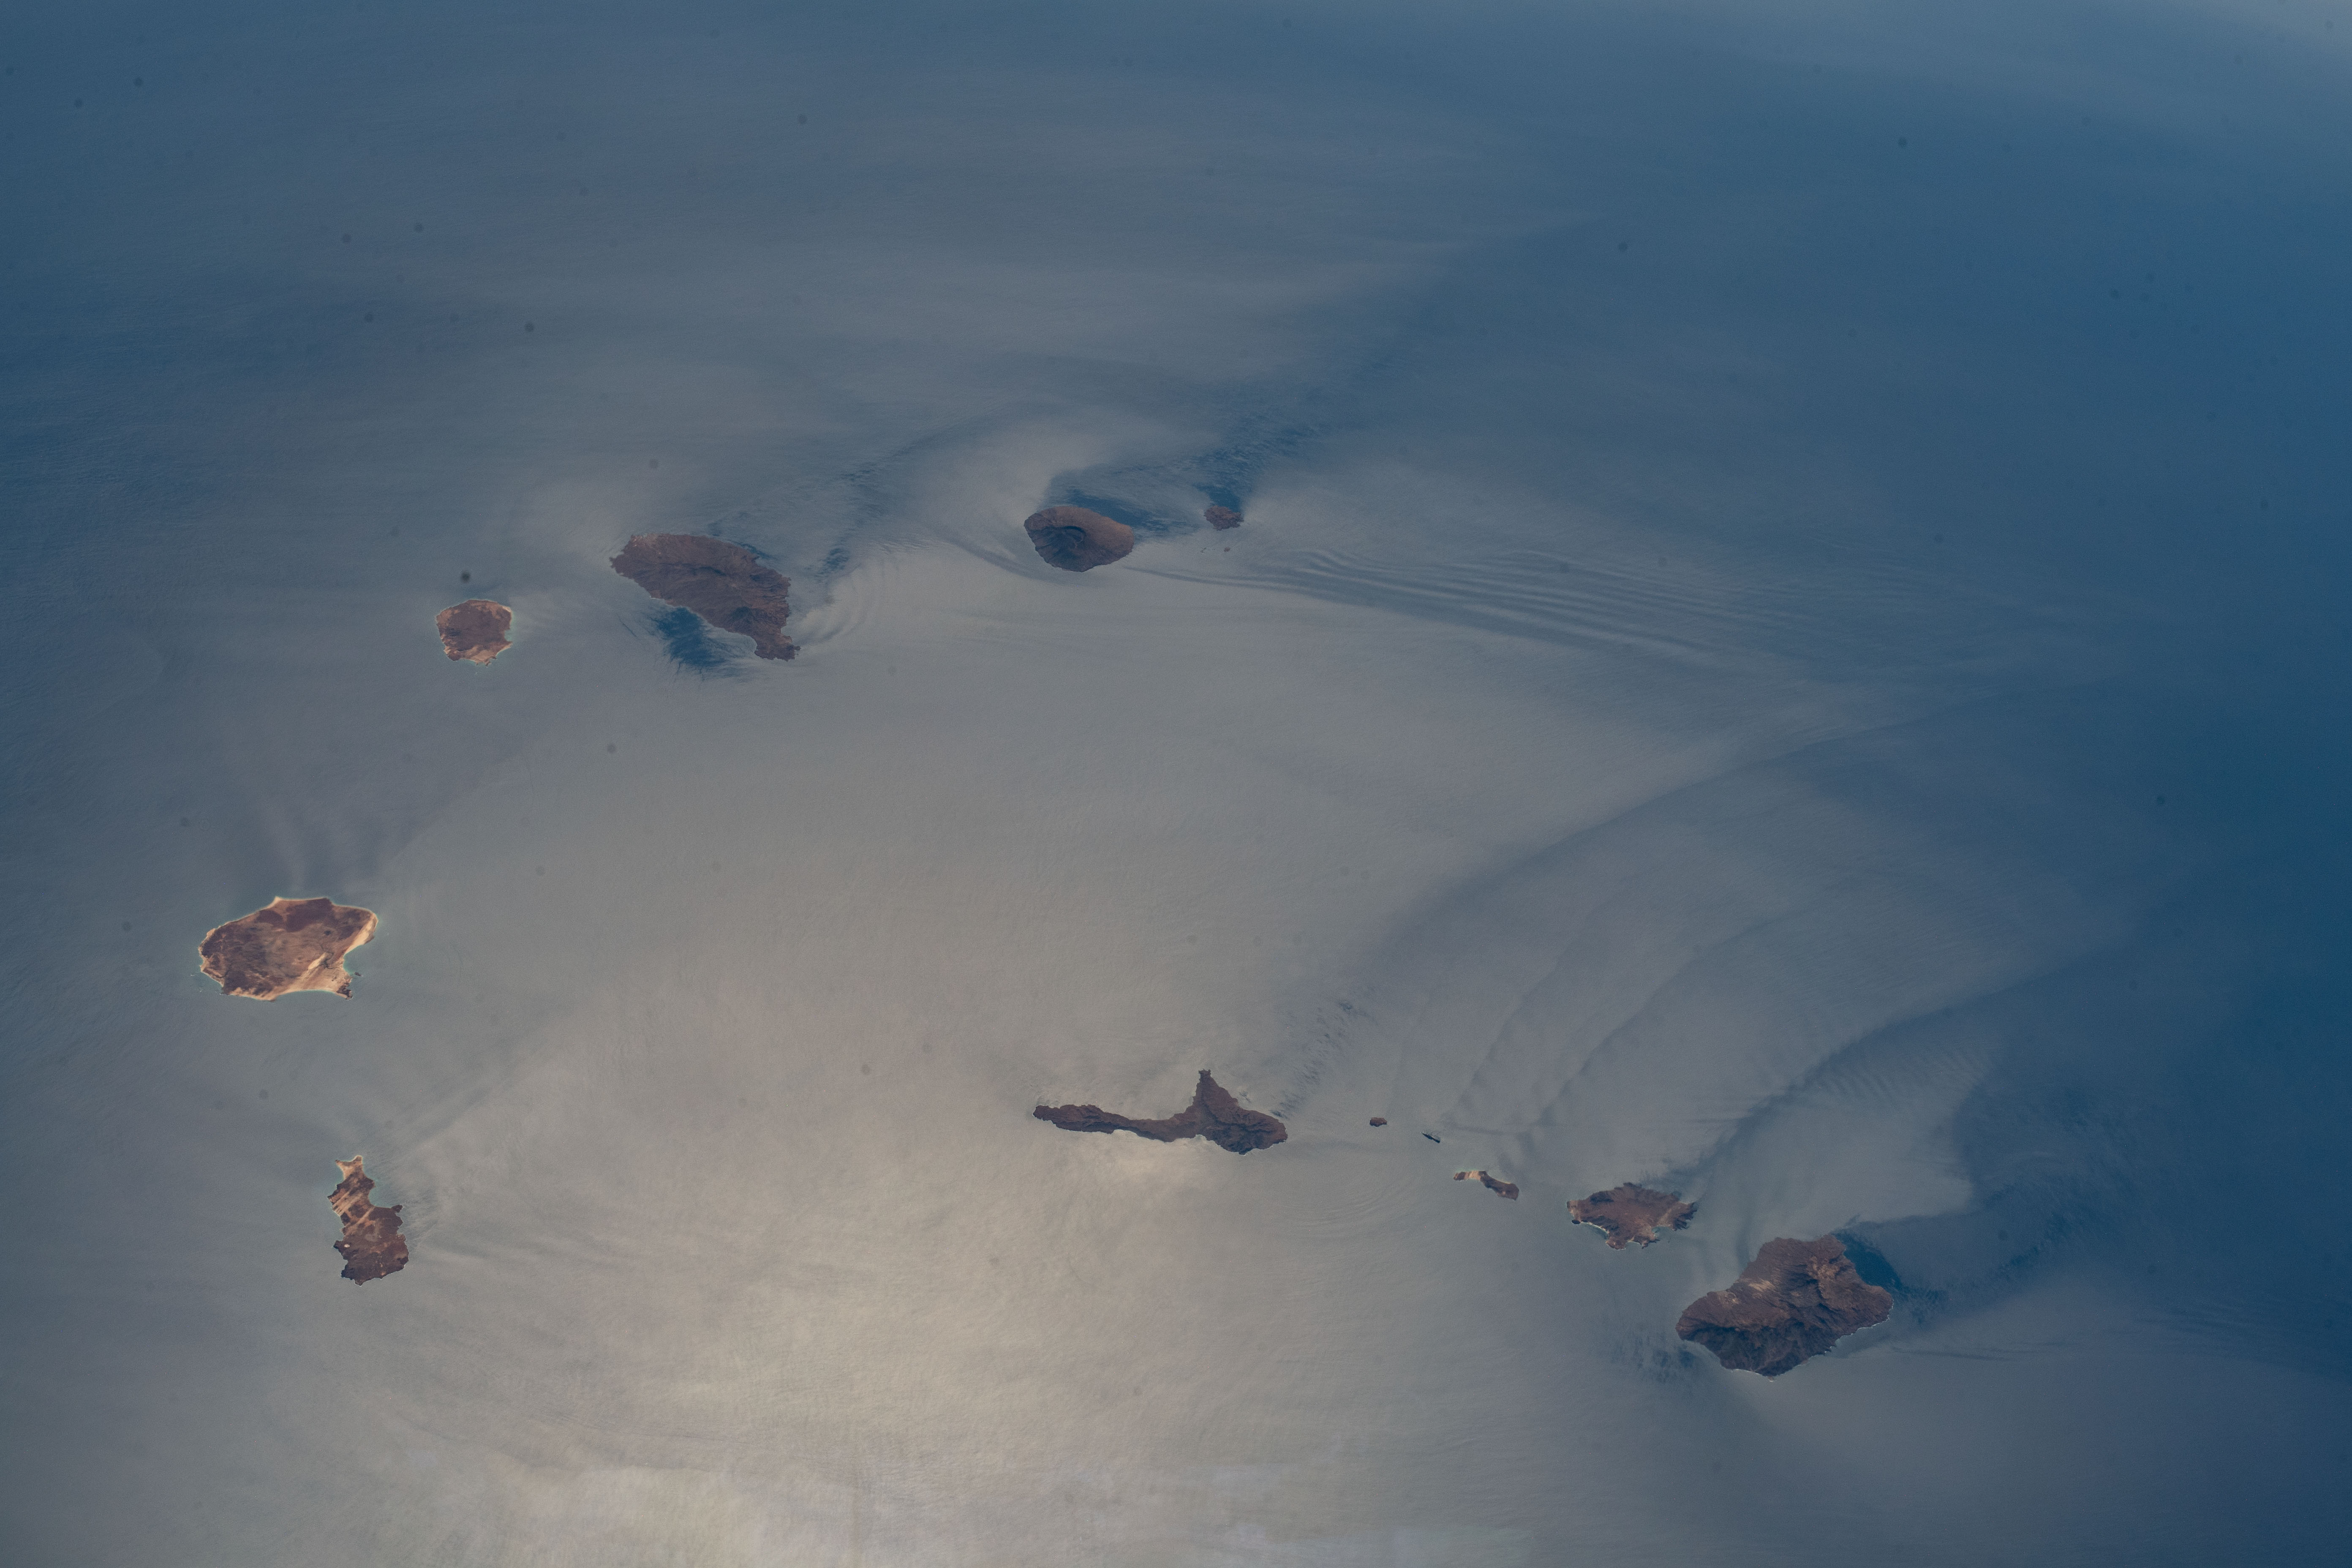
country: CAPE VERDE ISLANDS
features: CAPE VERDE, ATLANTIC OCEAN
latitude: 16.0
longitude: -24.5
